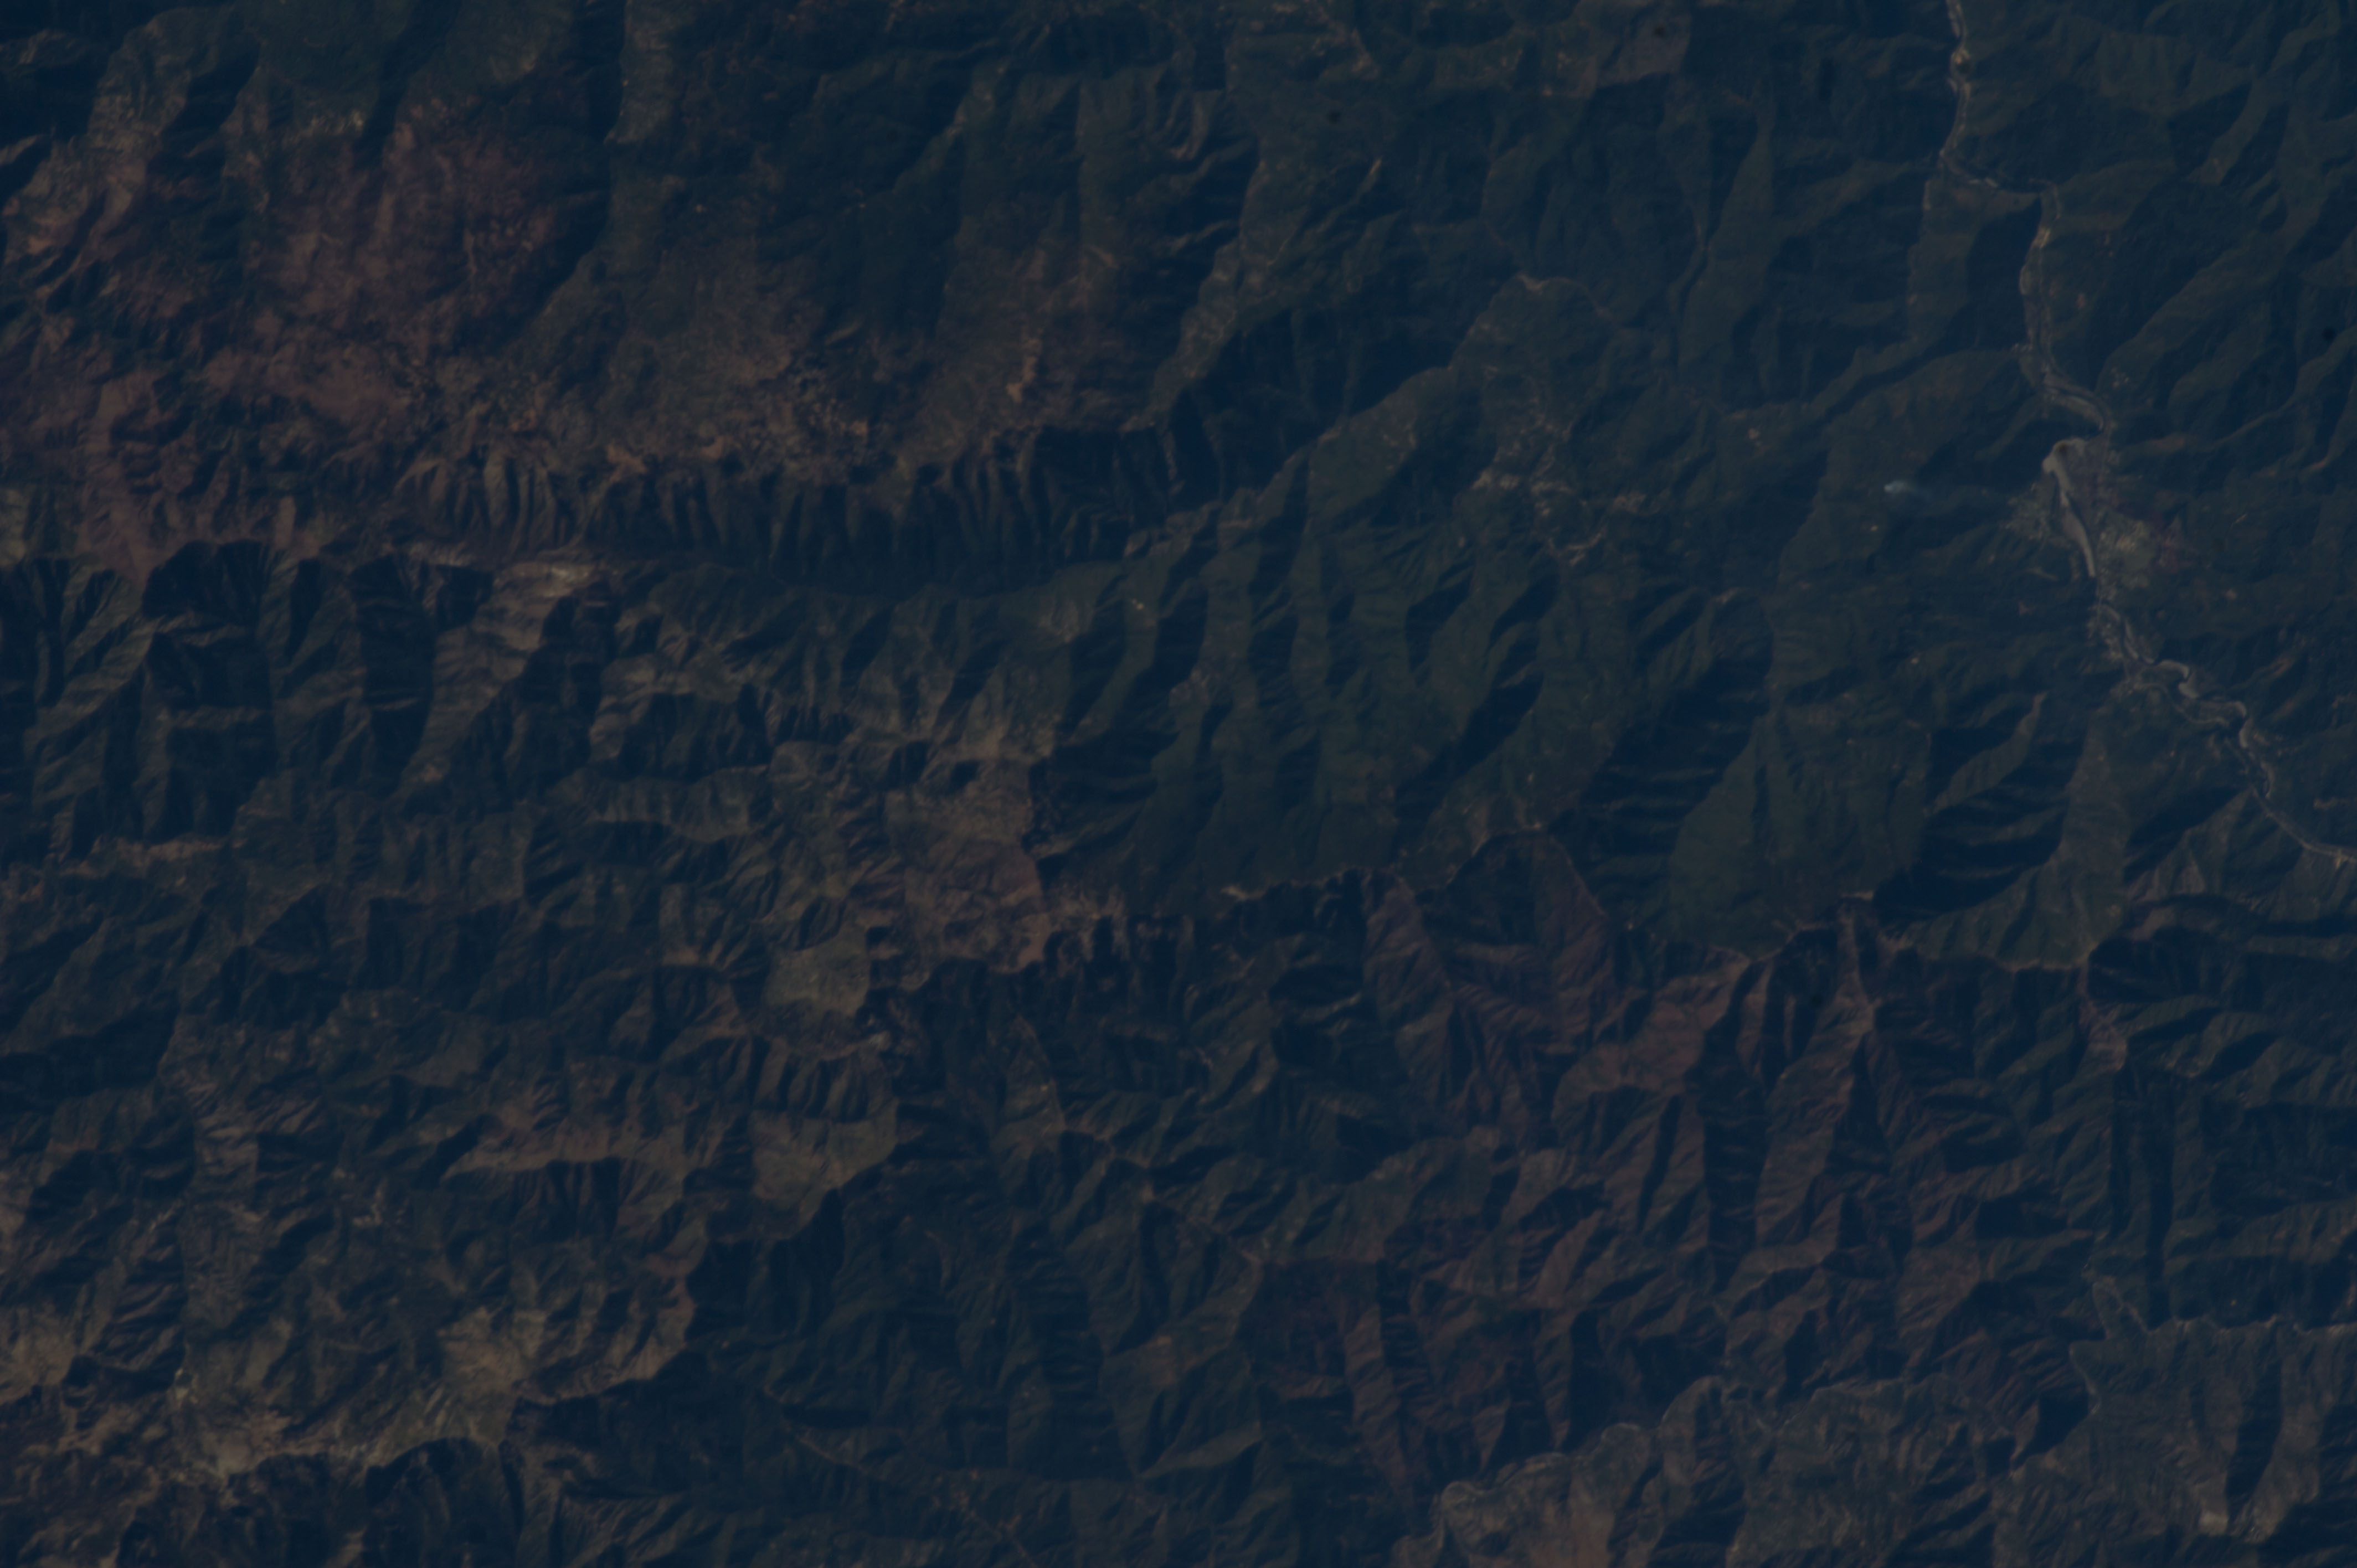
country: USA-CALIFORNIA
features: KLAMATH MTS., KLAMATH R.
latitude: 41.2
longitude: -123.6
